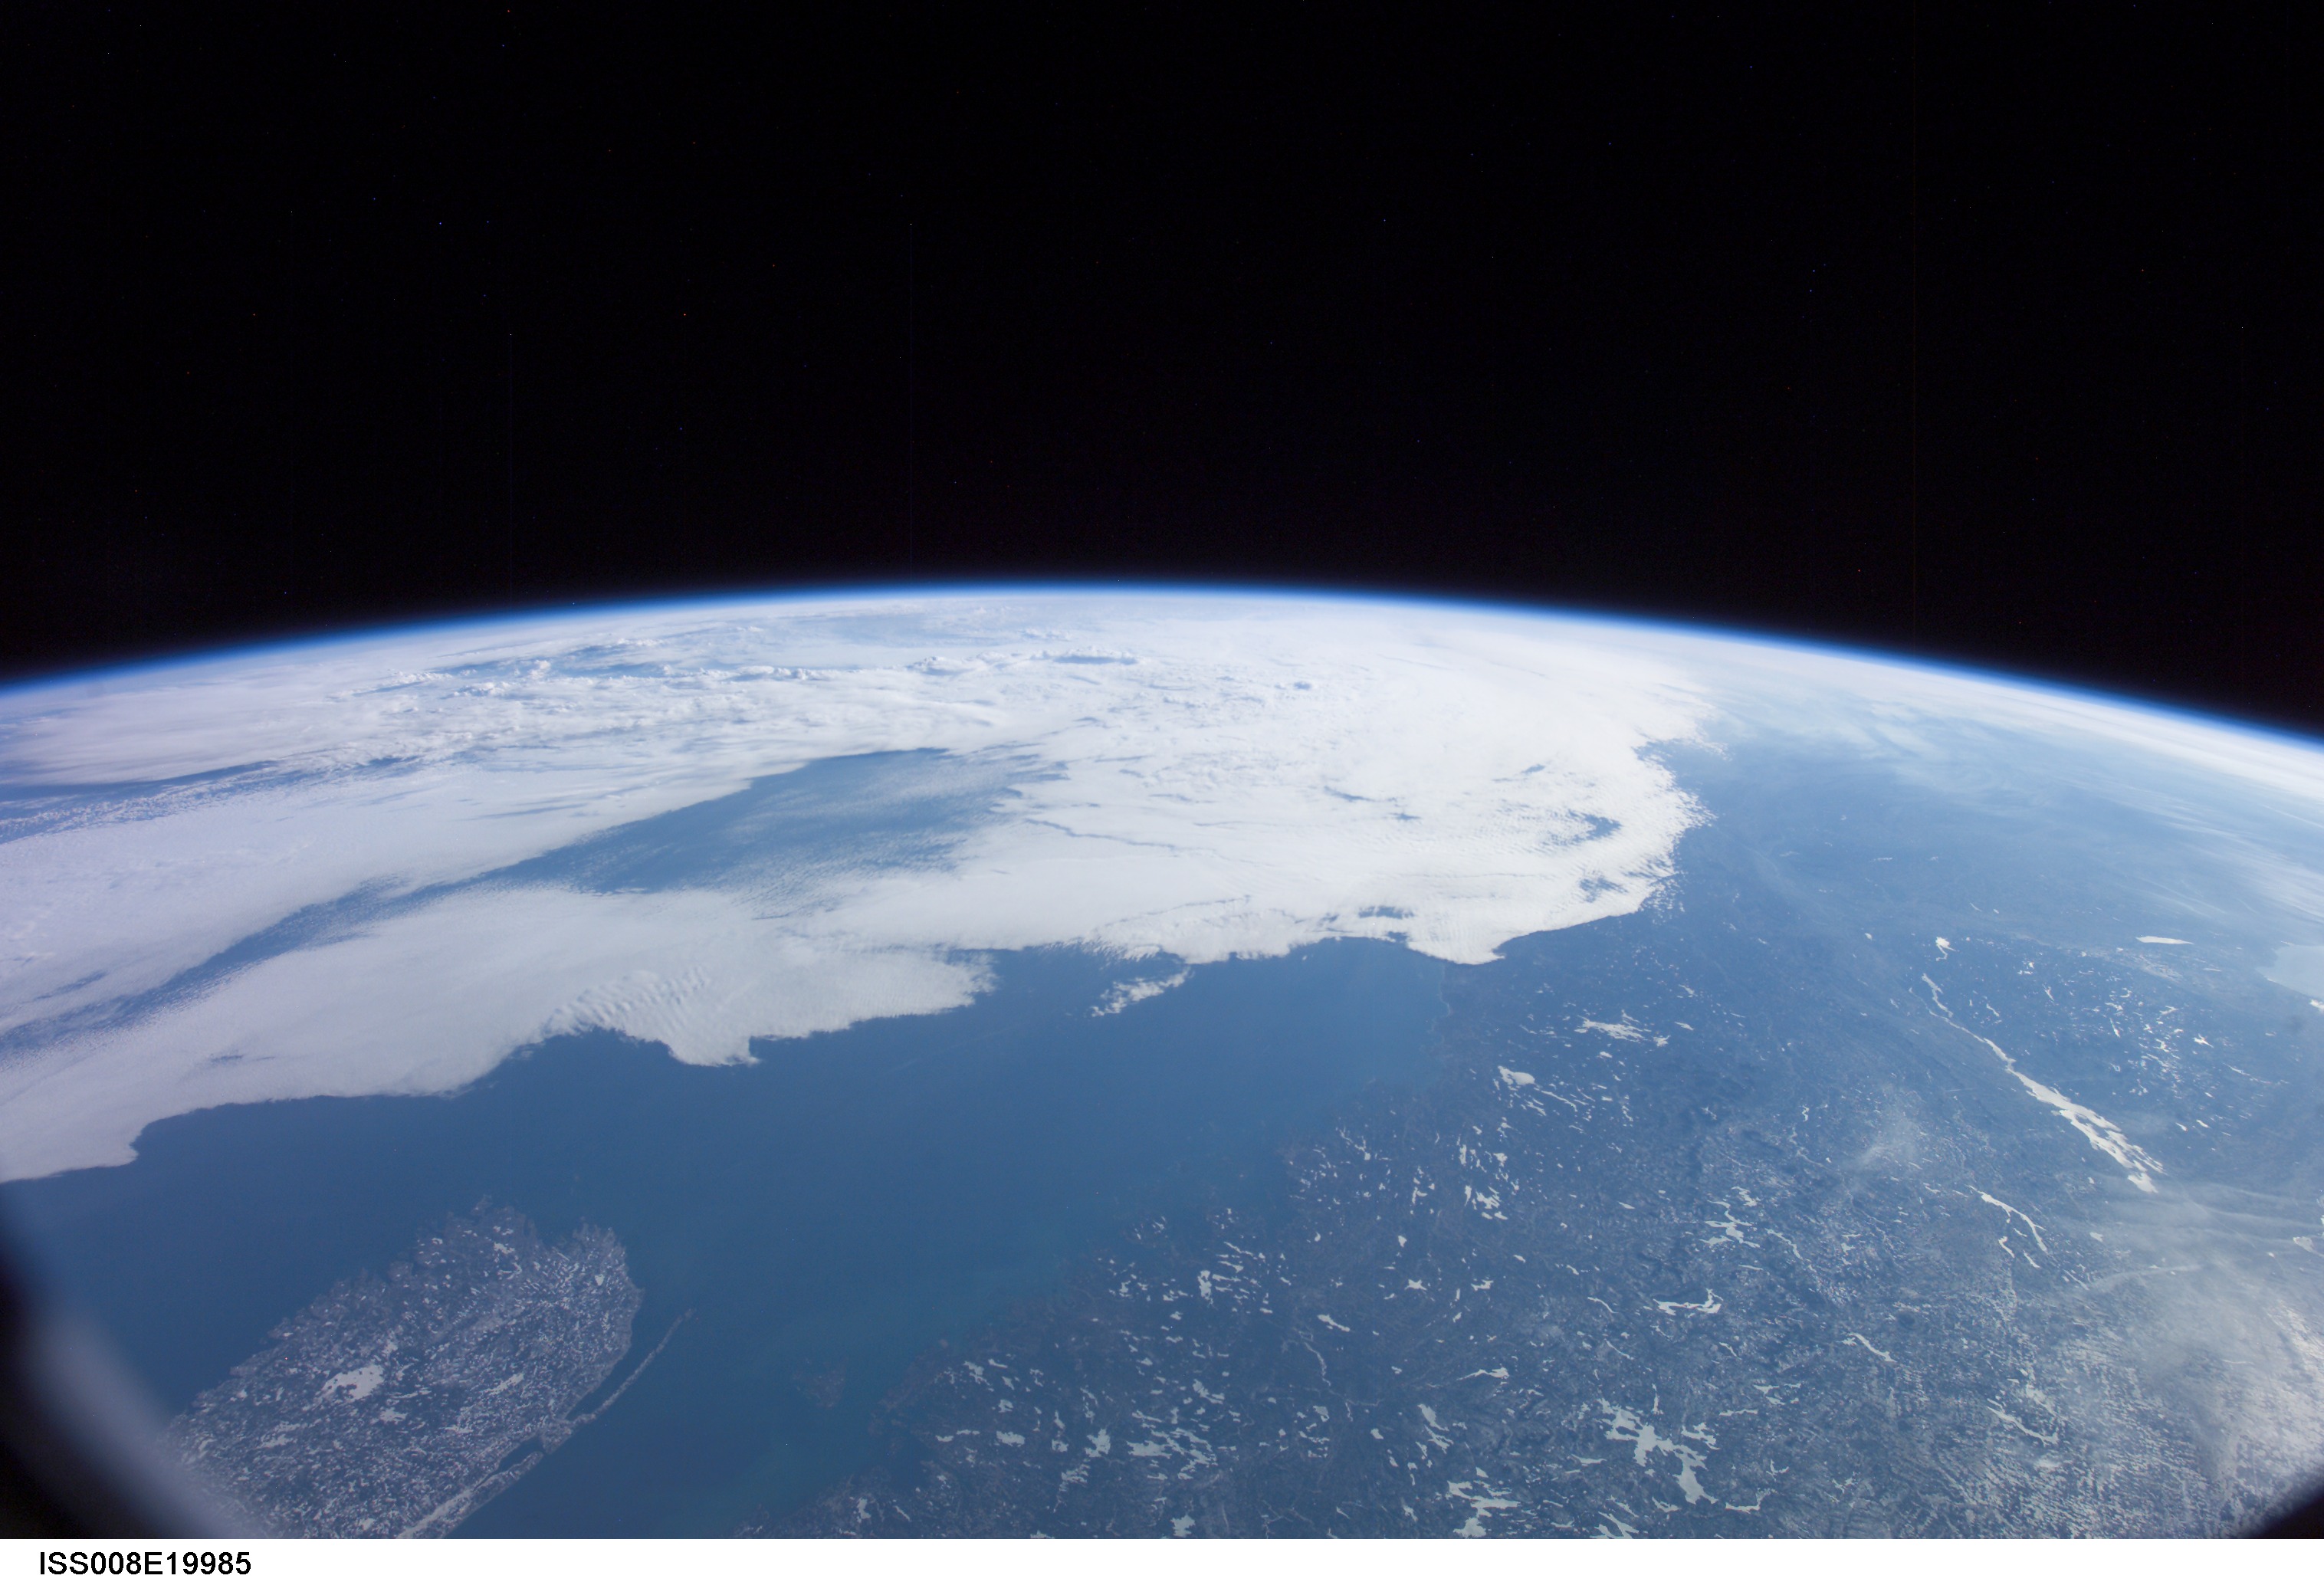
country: USA-MAINE
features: NOVA SCOTIA, B. OF FUNDY, L. CHAMPLAIN, ATLANTIC O., ATMOSPHERIC LIMB
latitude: 43.0
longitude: -69.0
